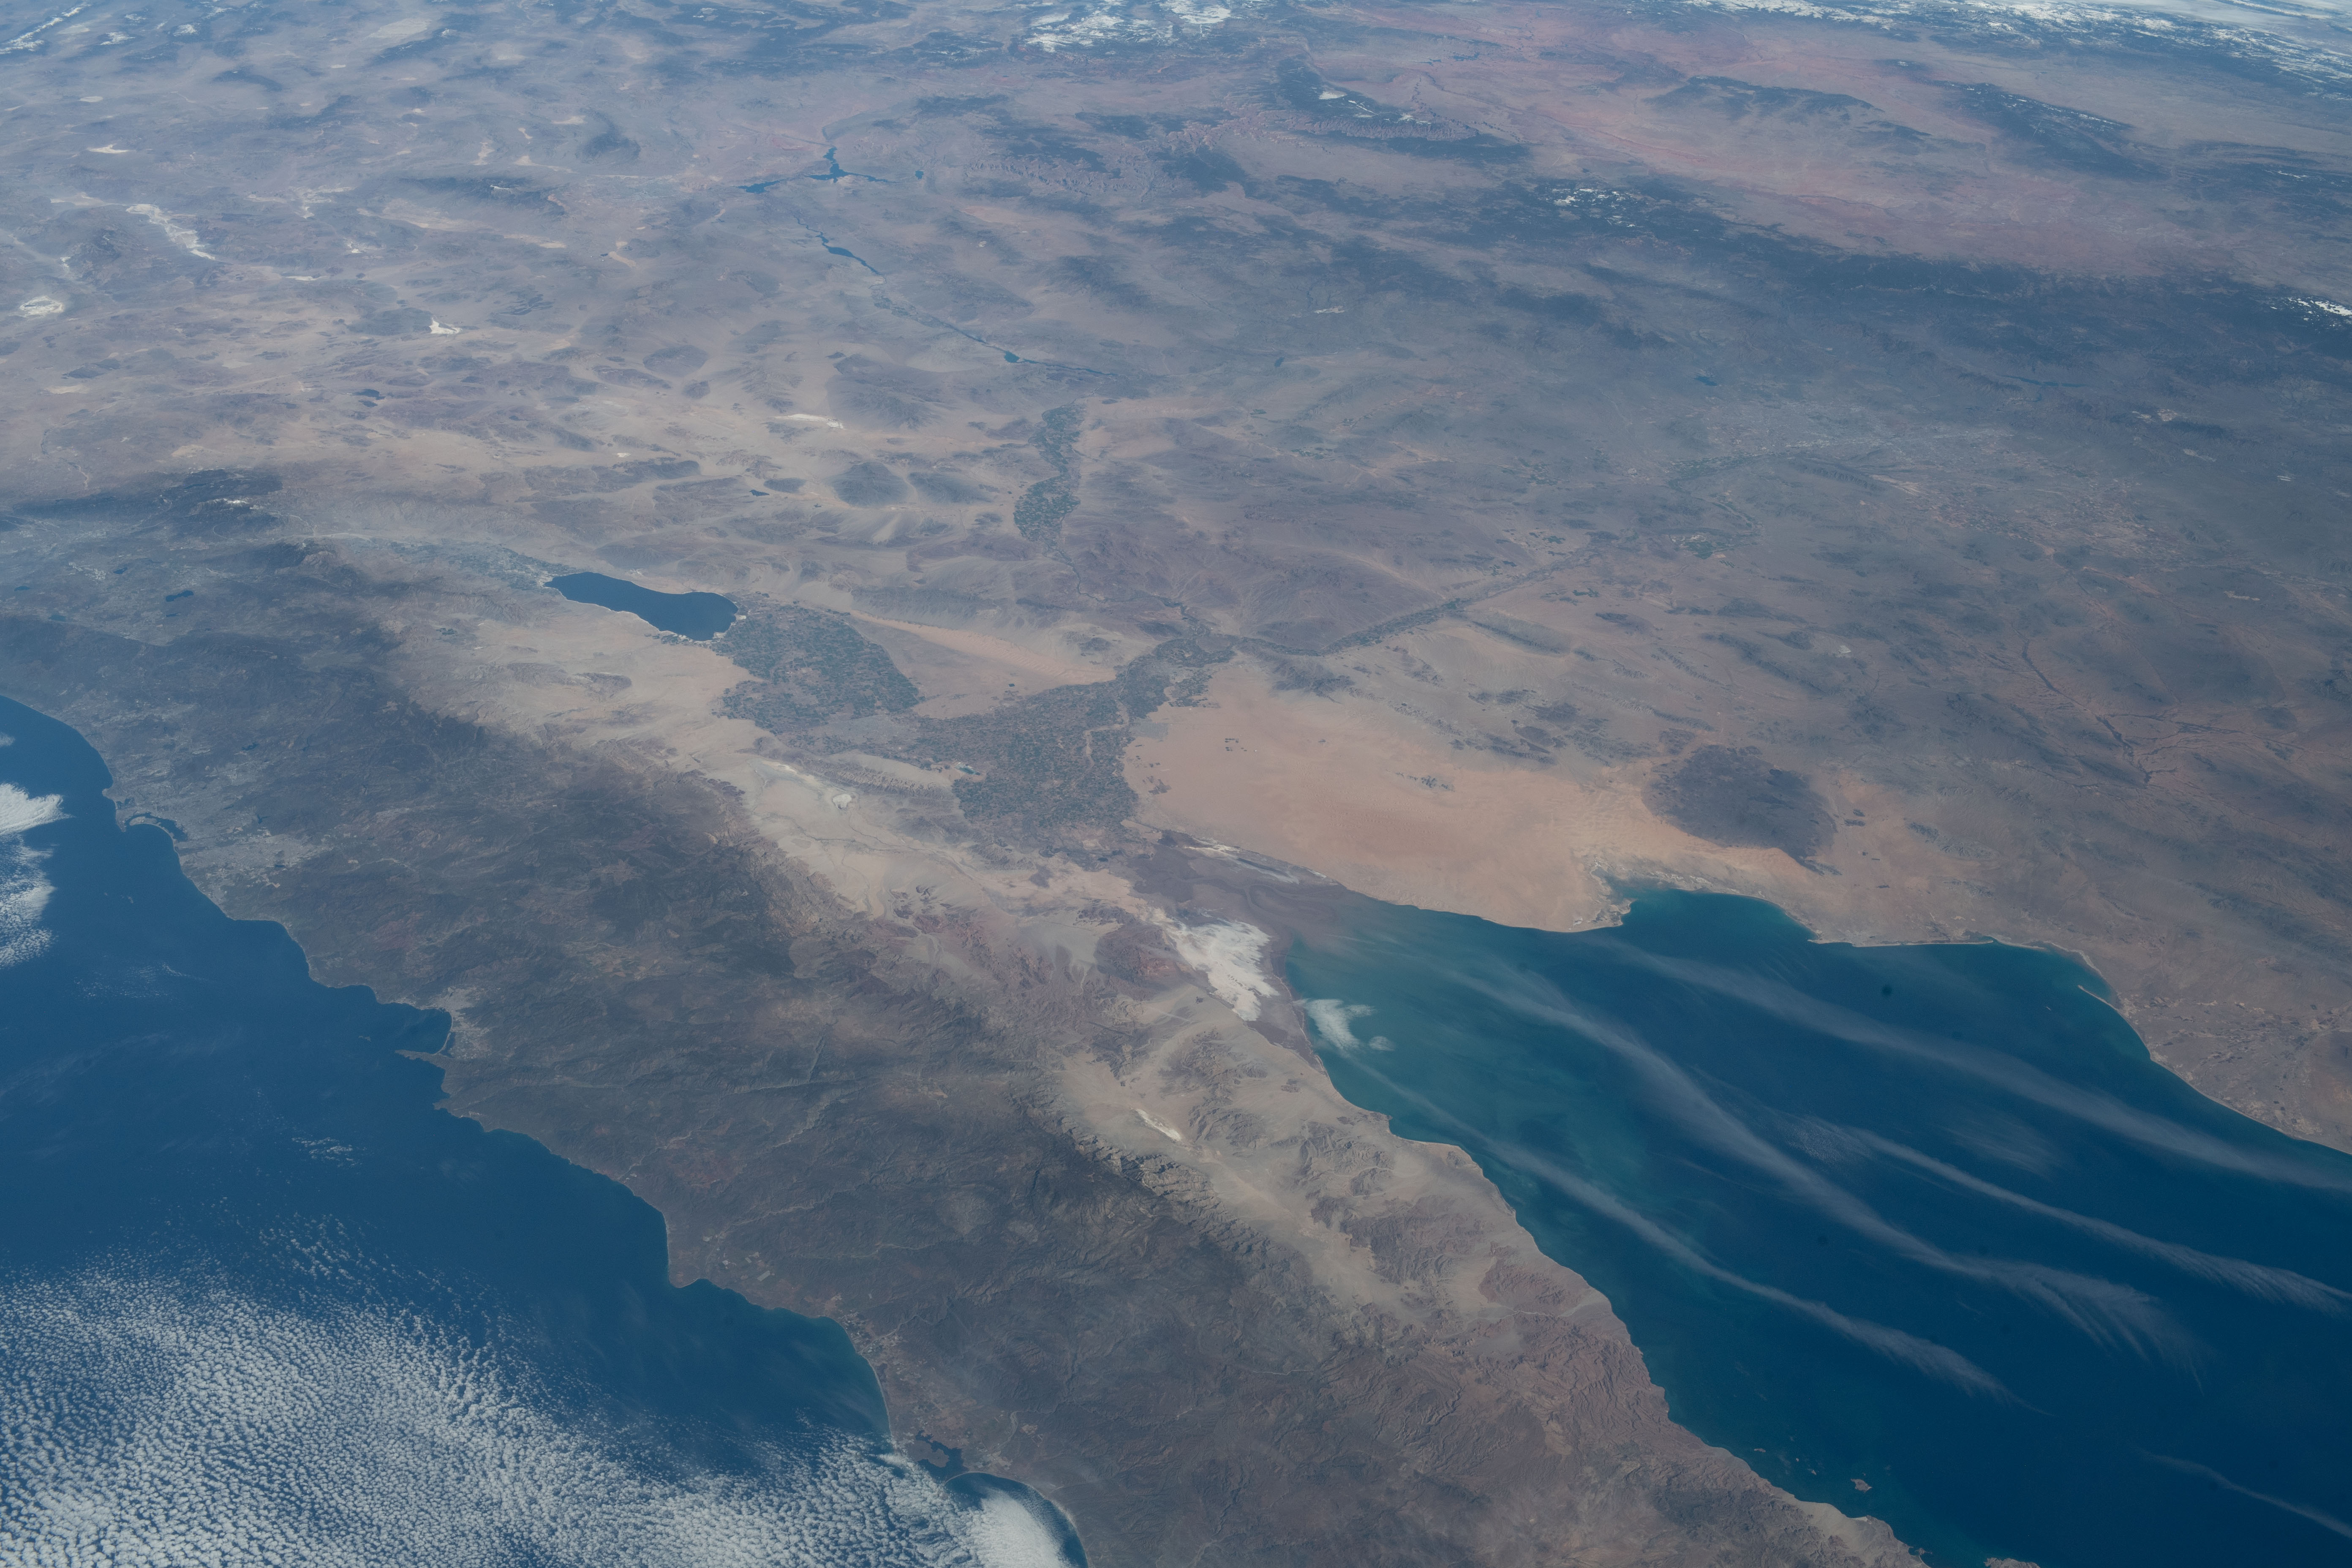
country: MEXICO
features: SEA OF CORTEZ, COLORADO RIVER, SIERRA SAN PEDRO MARTIR
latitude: 32.0
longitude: -115.0
